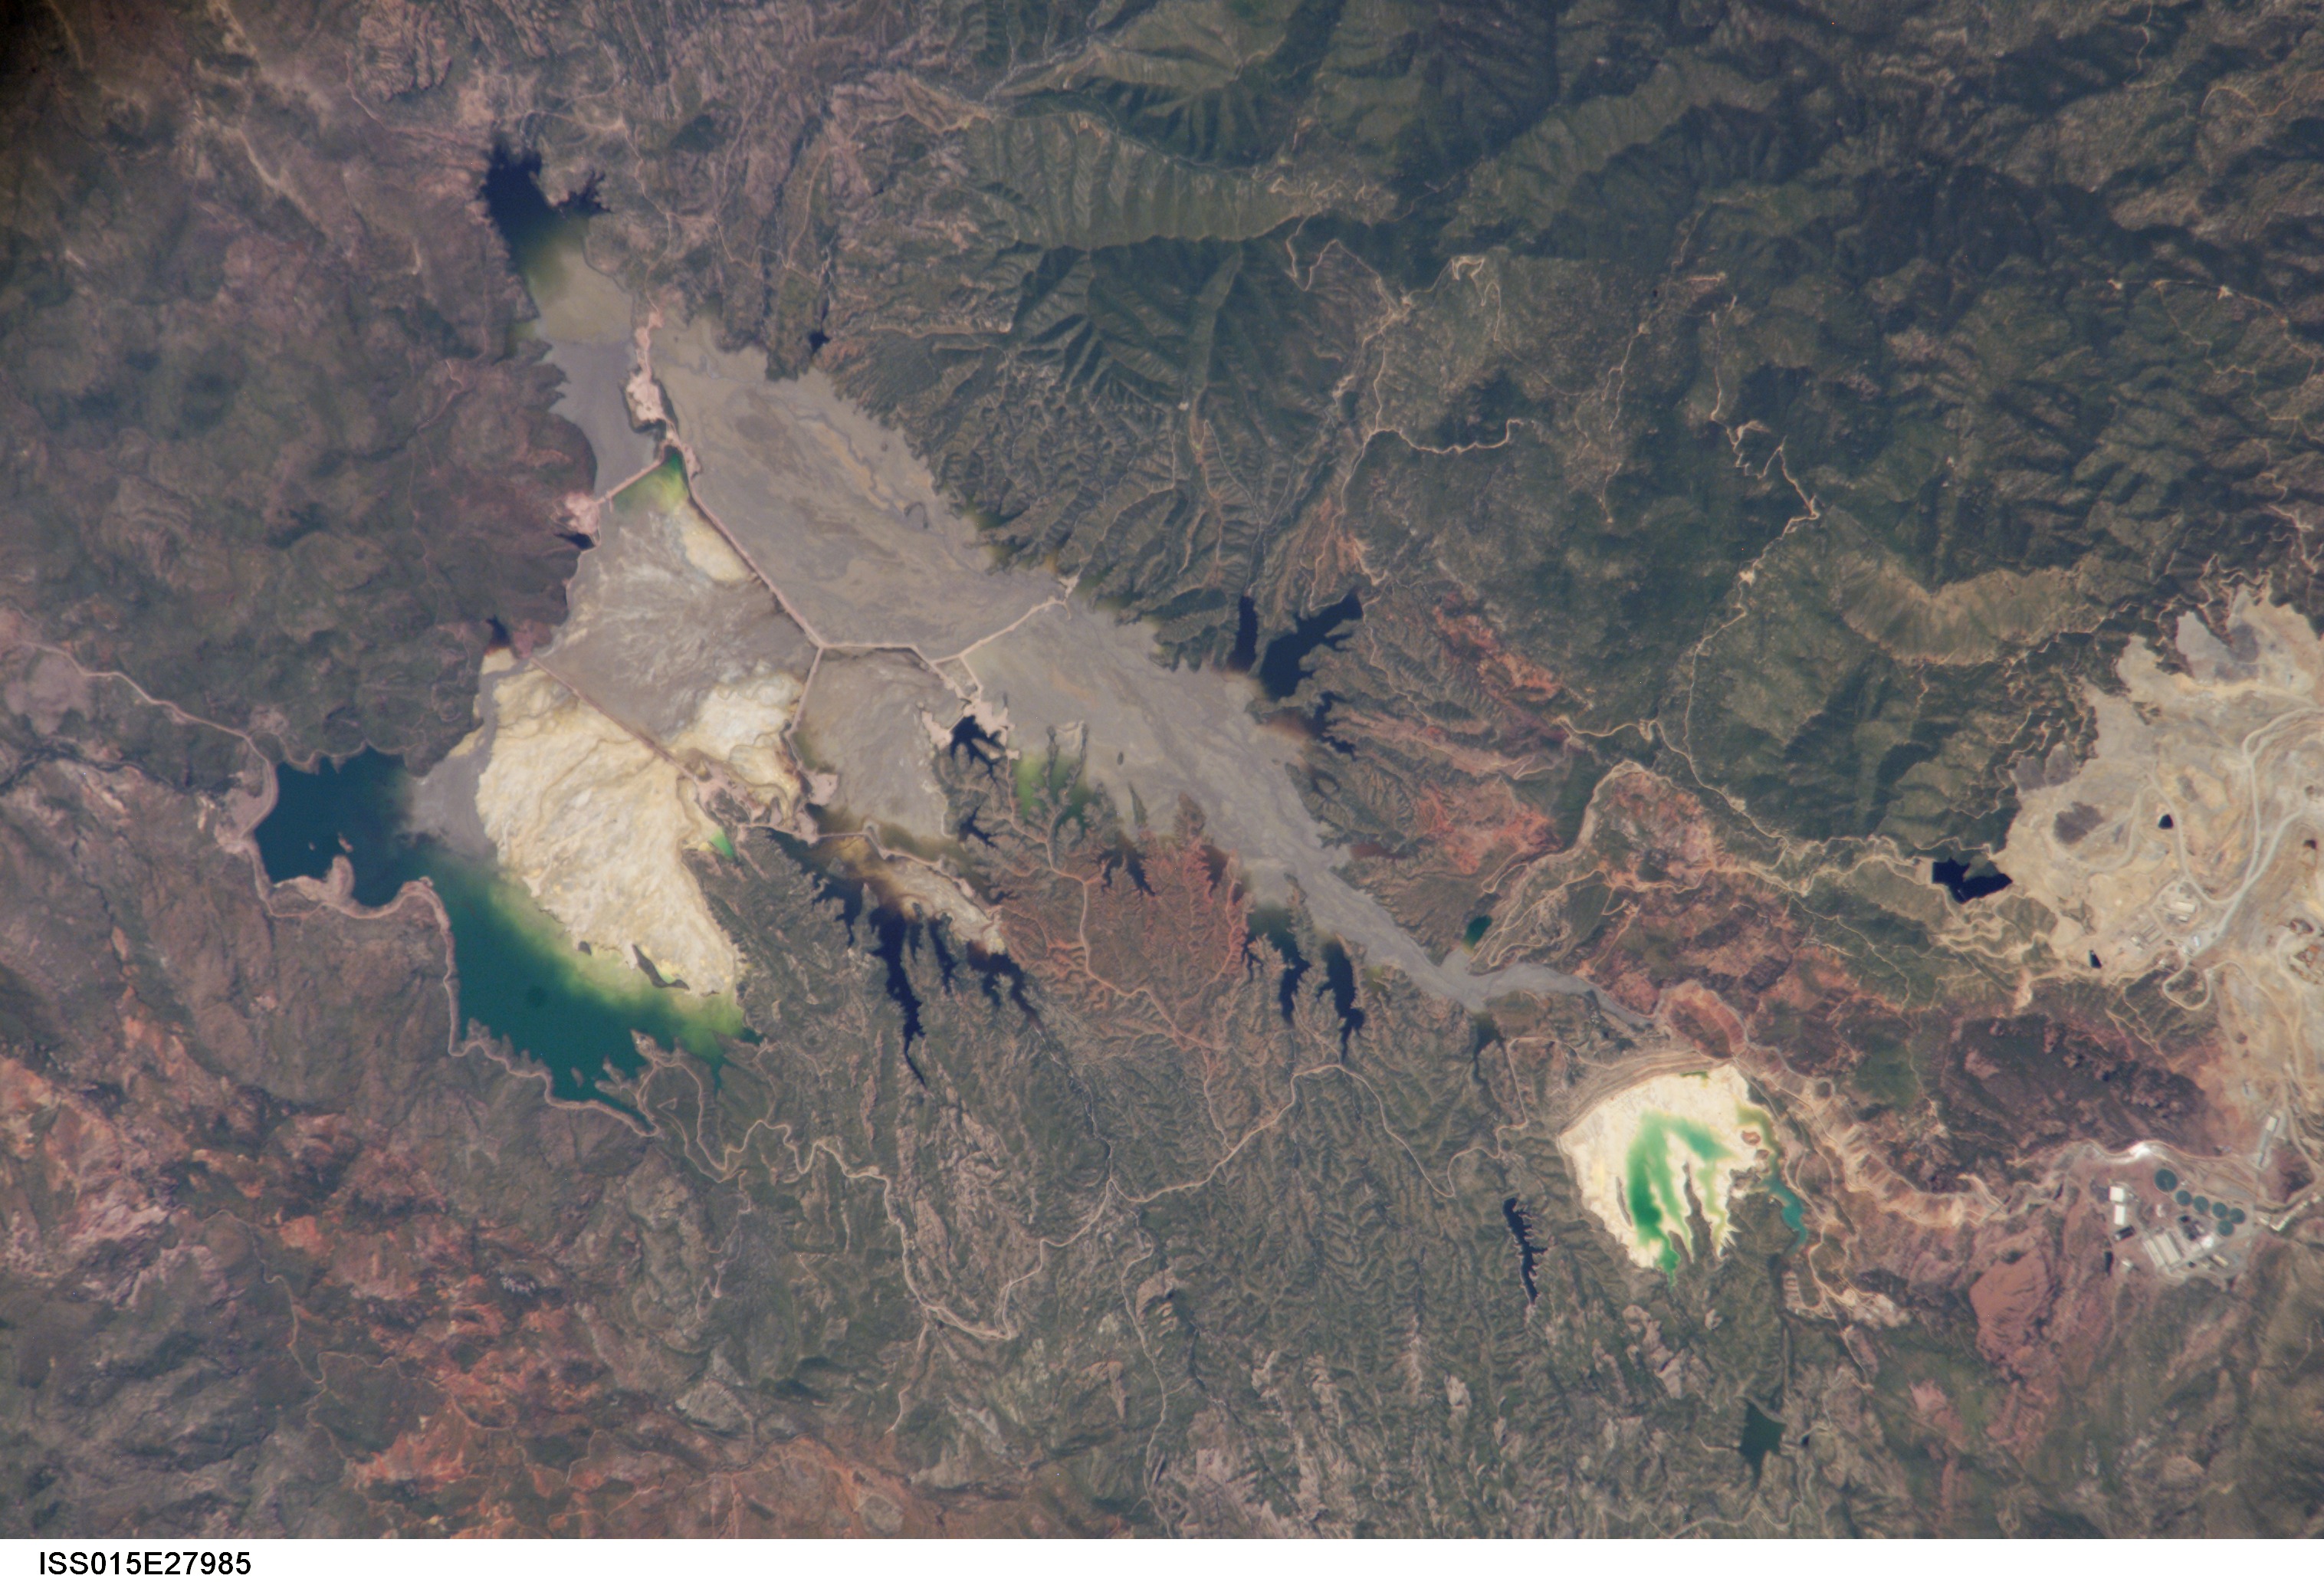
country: MEXICO
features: MINING, LAKES E. OF NACOZARI
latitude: 30.4
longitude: -109.6
